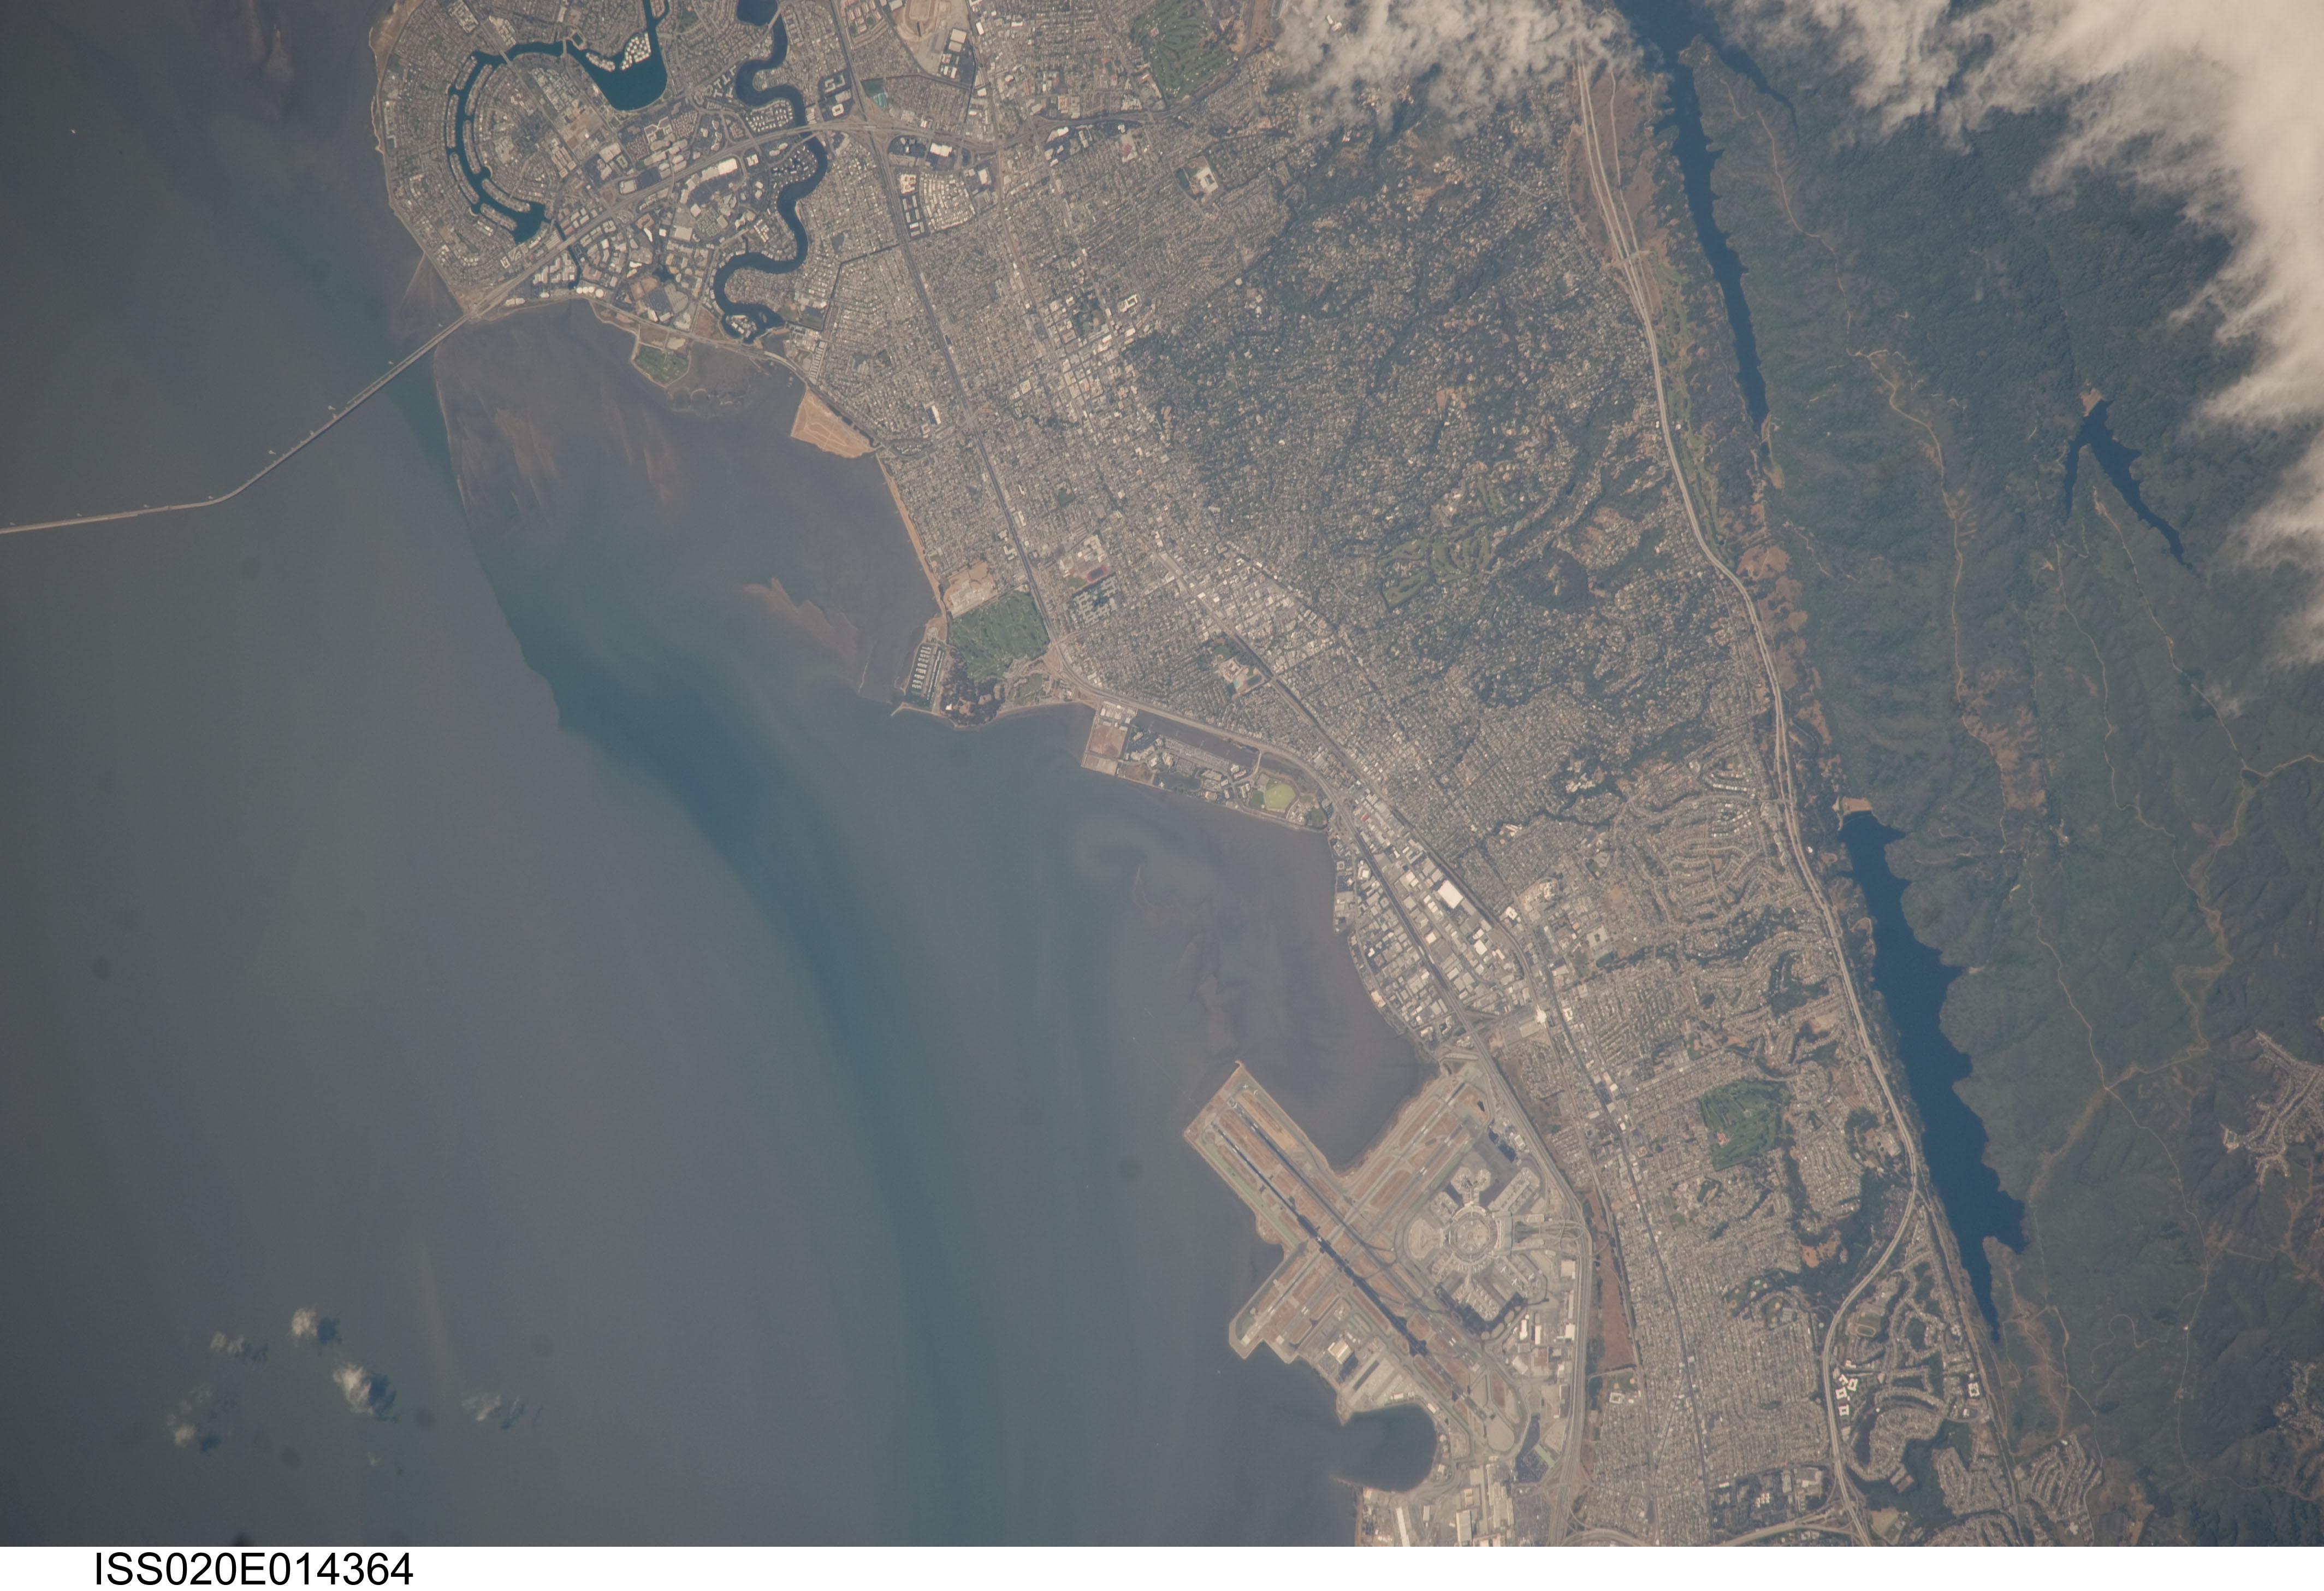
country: USA-CALIFORNIA
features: BURLINGAME, SAN FRANCISCO AIRPORT, SAN MATEO, B., SED. BRIDGE
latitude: 37.6
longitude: -122.3
